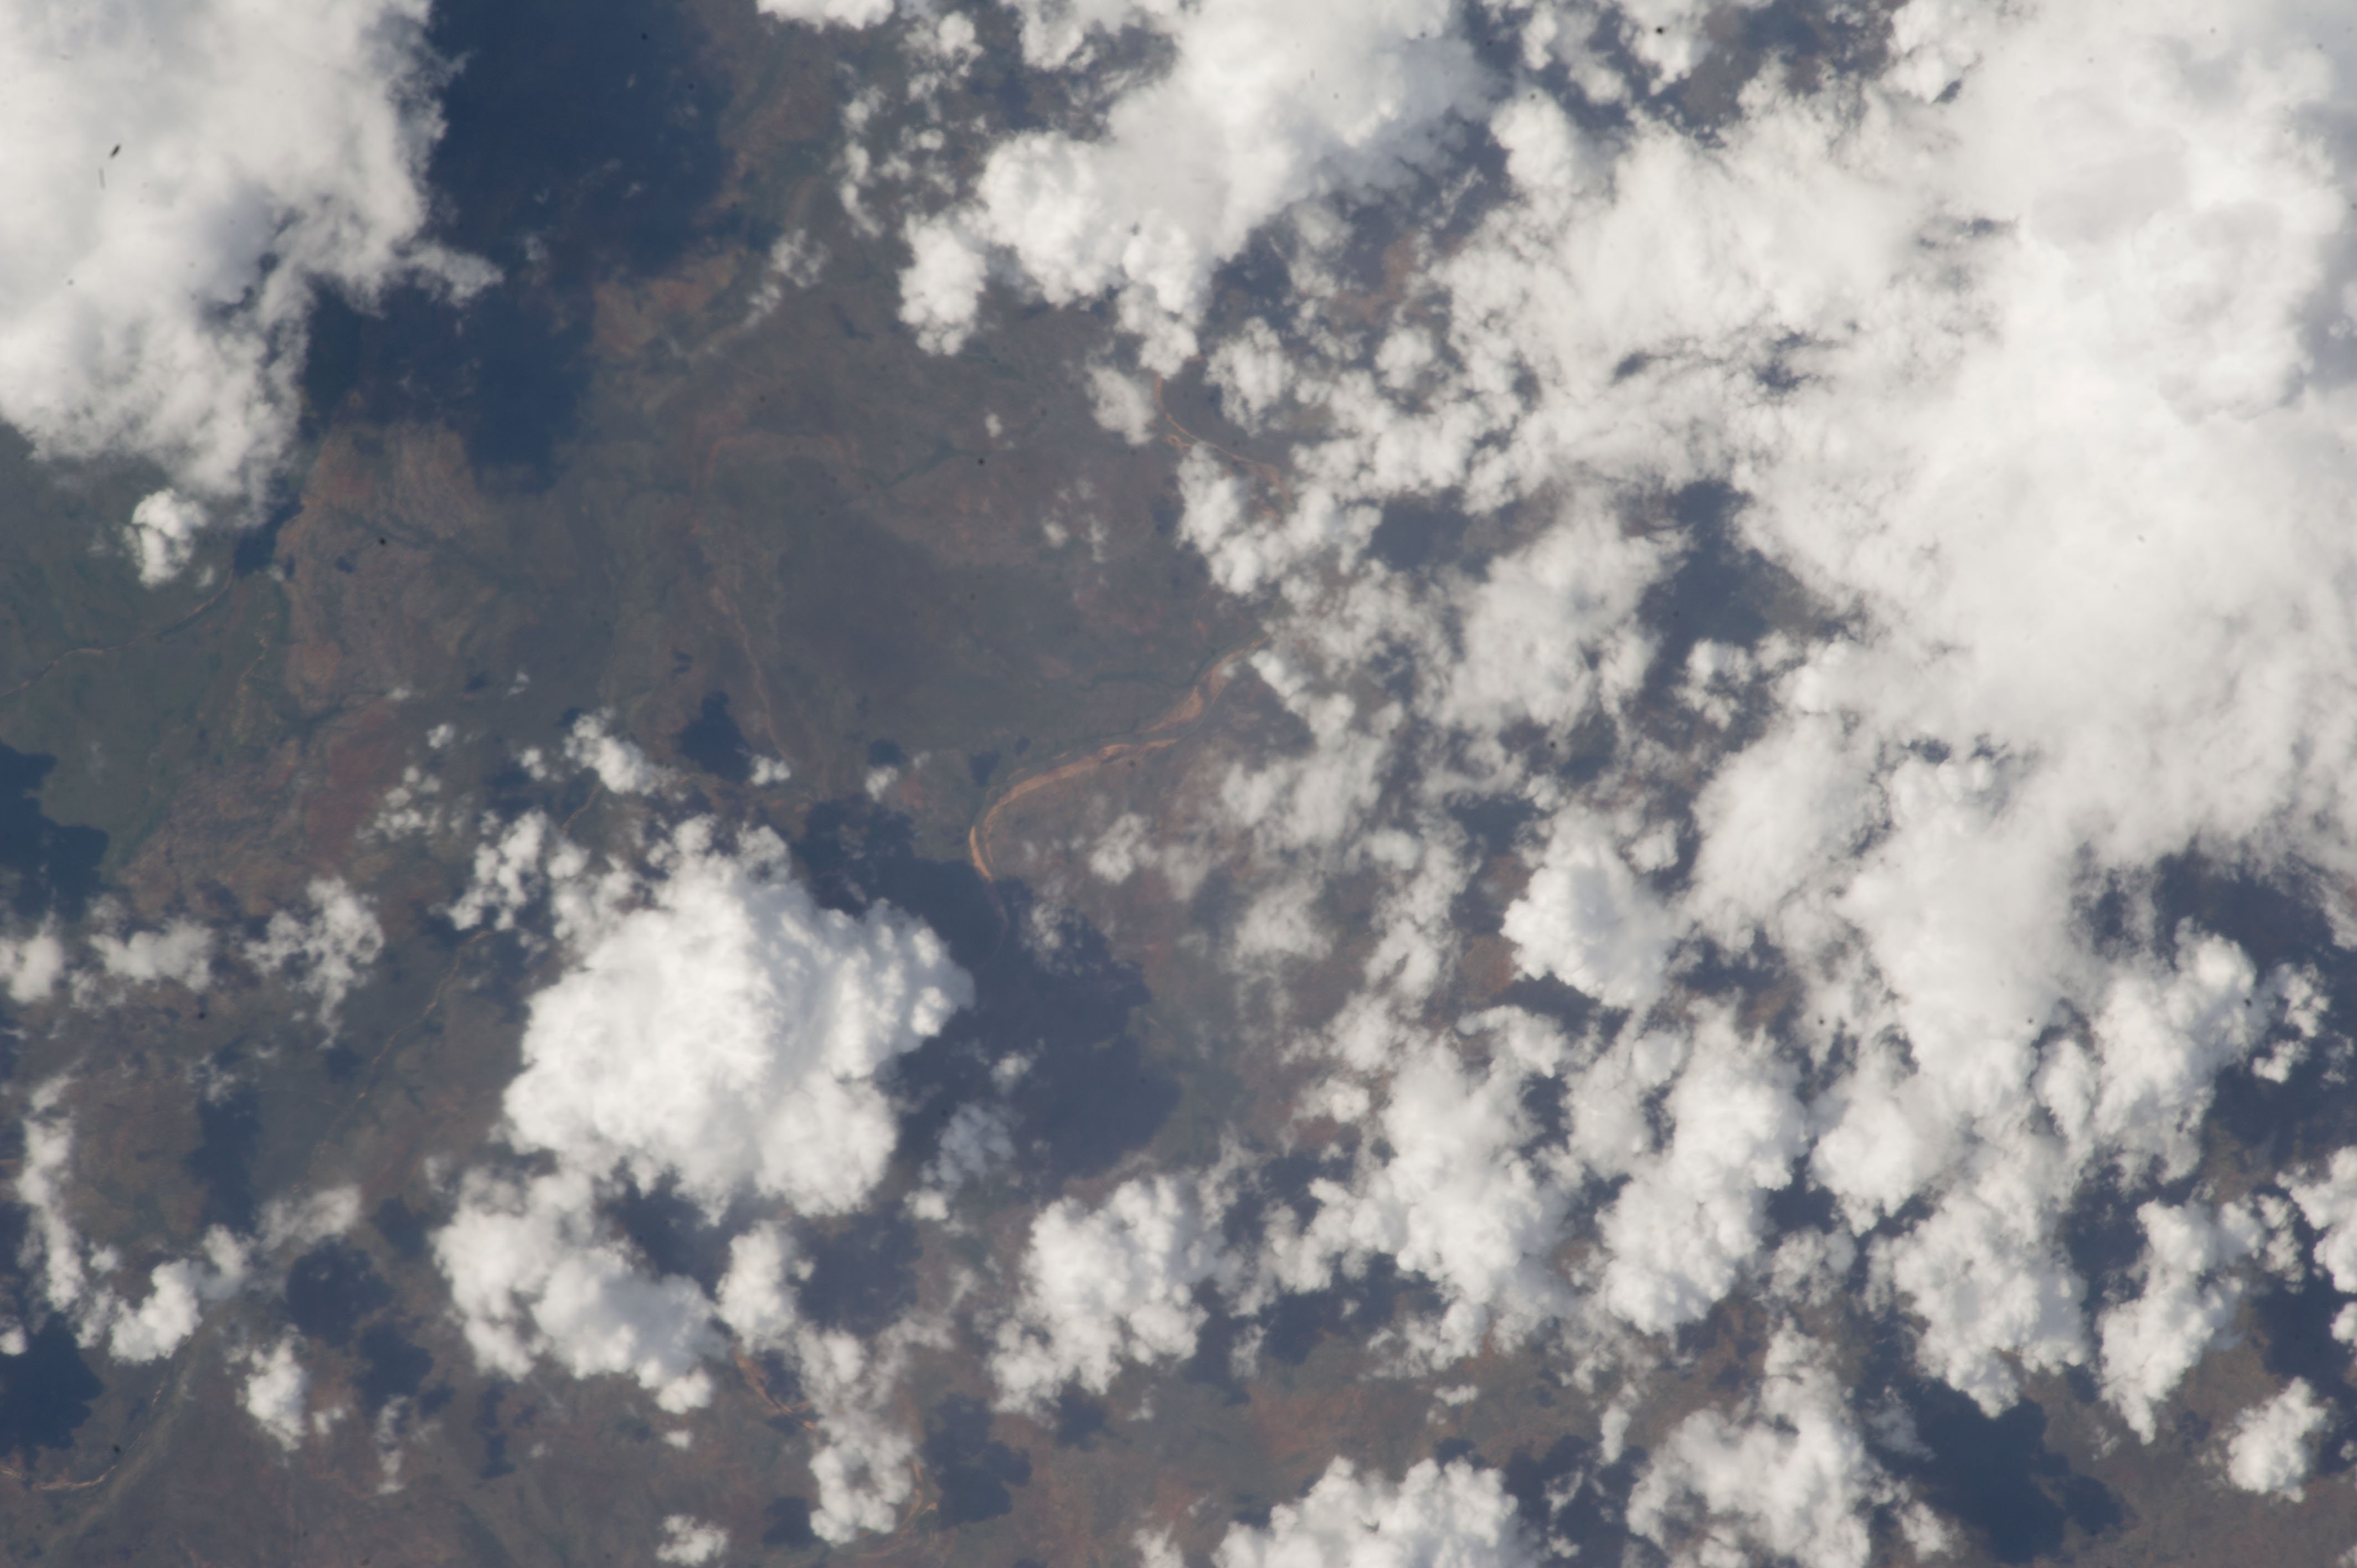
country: AUSTRALIA-WA
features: DRYSDALE RIVER, GORGE, CARSON ESCARPMENT, CARSON RIVER
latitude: -15.0
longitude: 127.0
